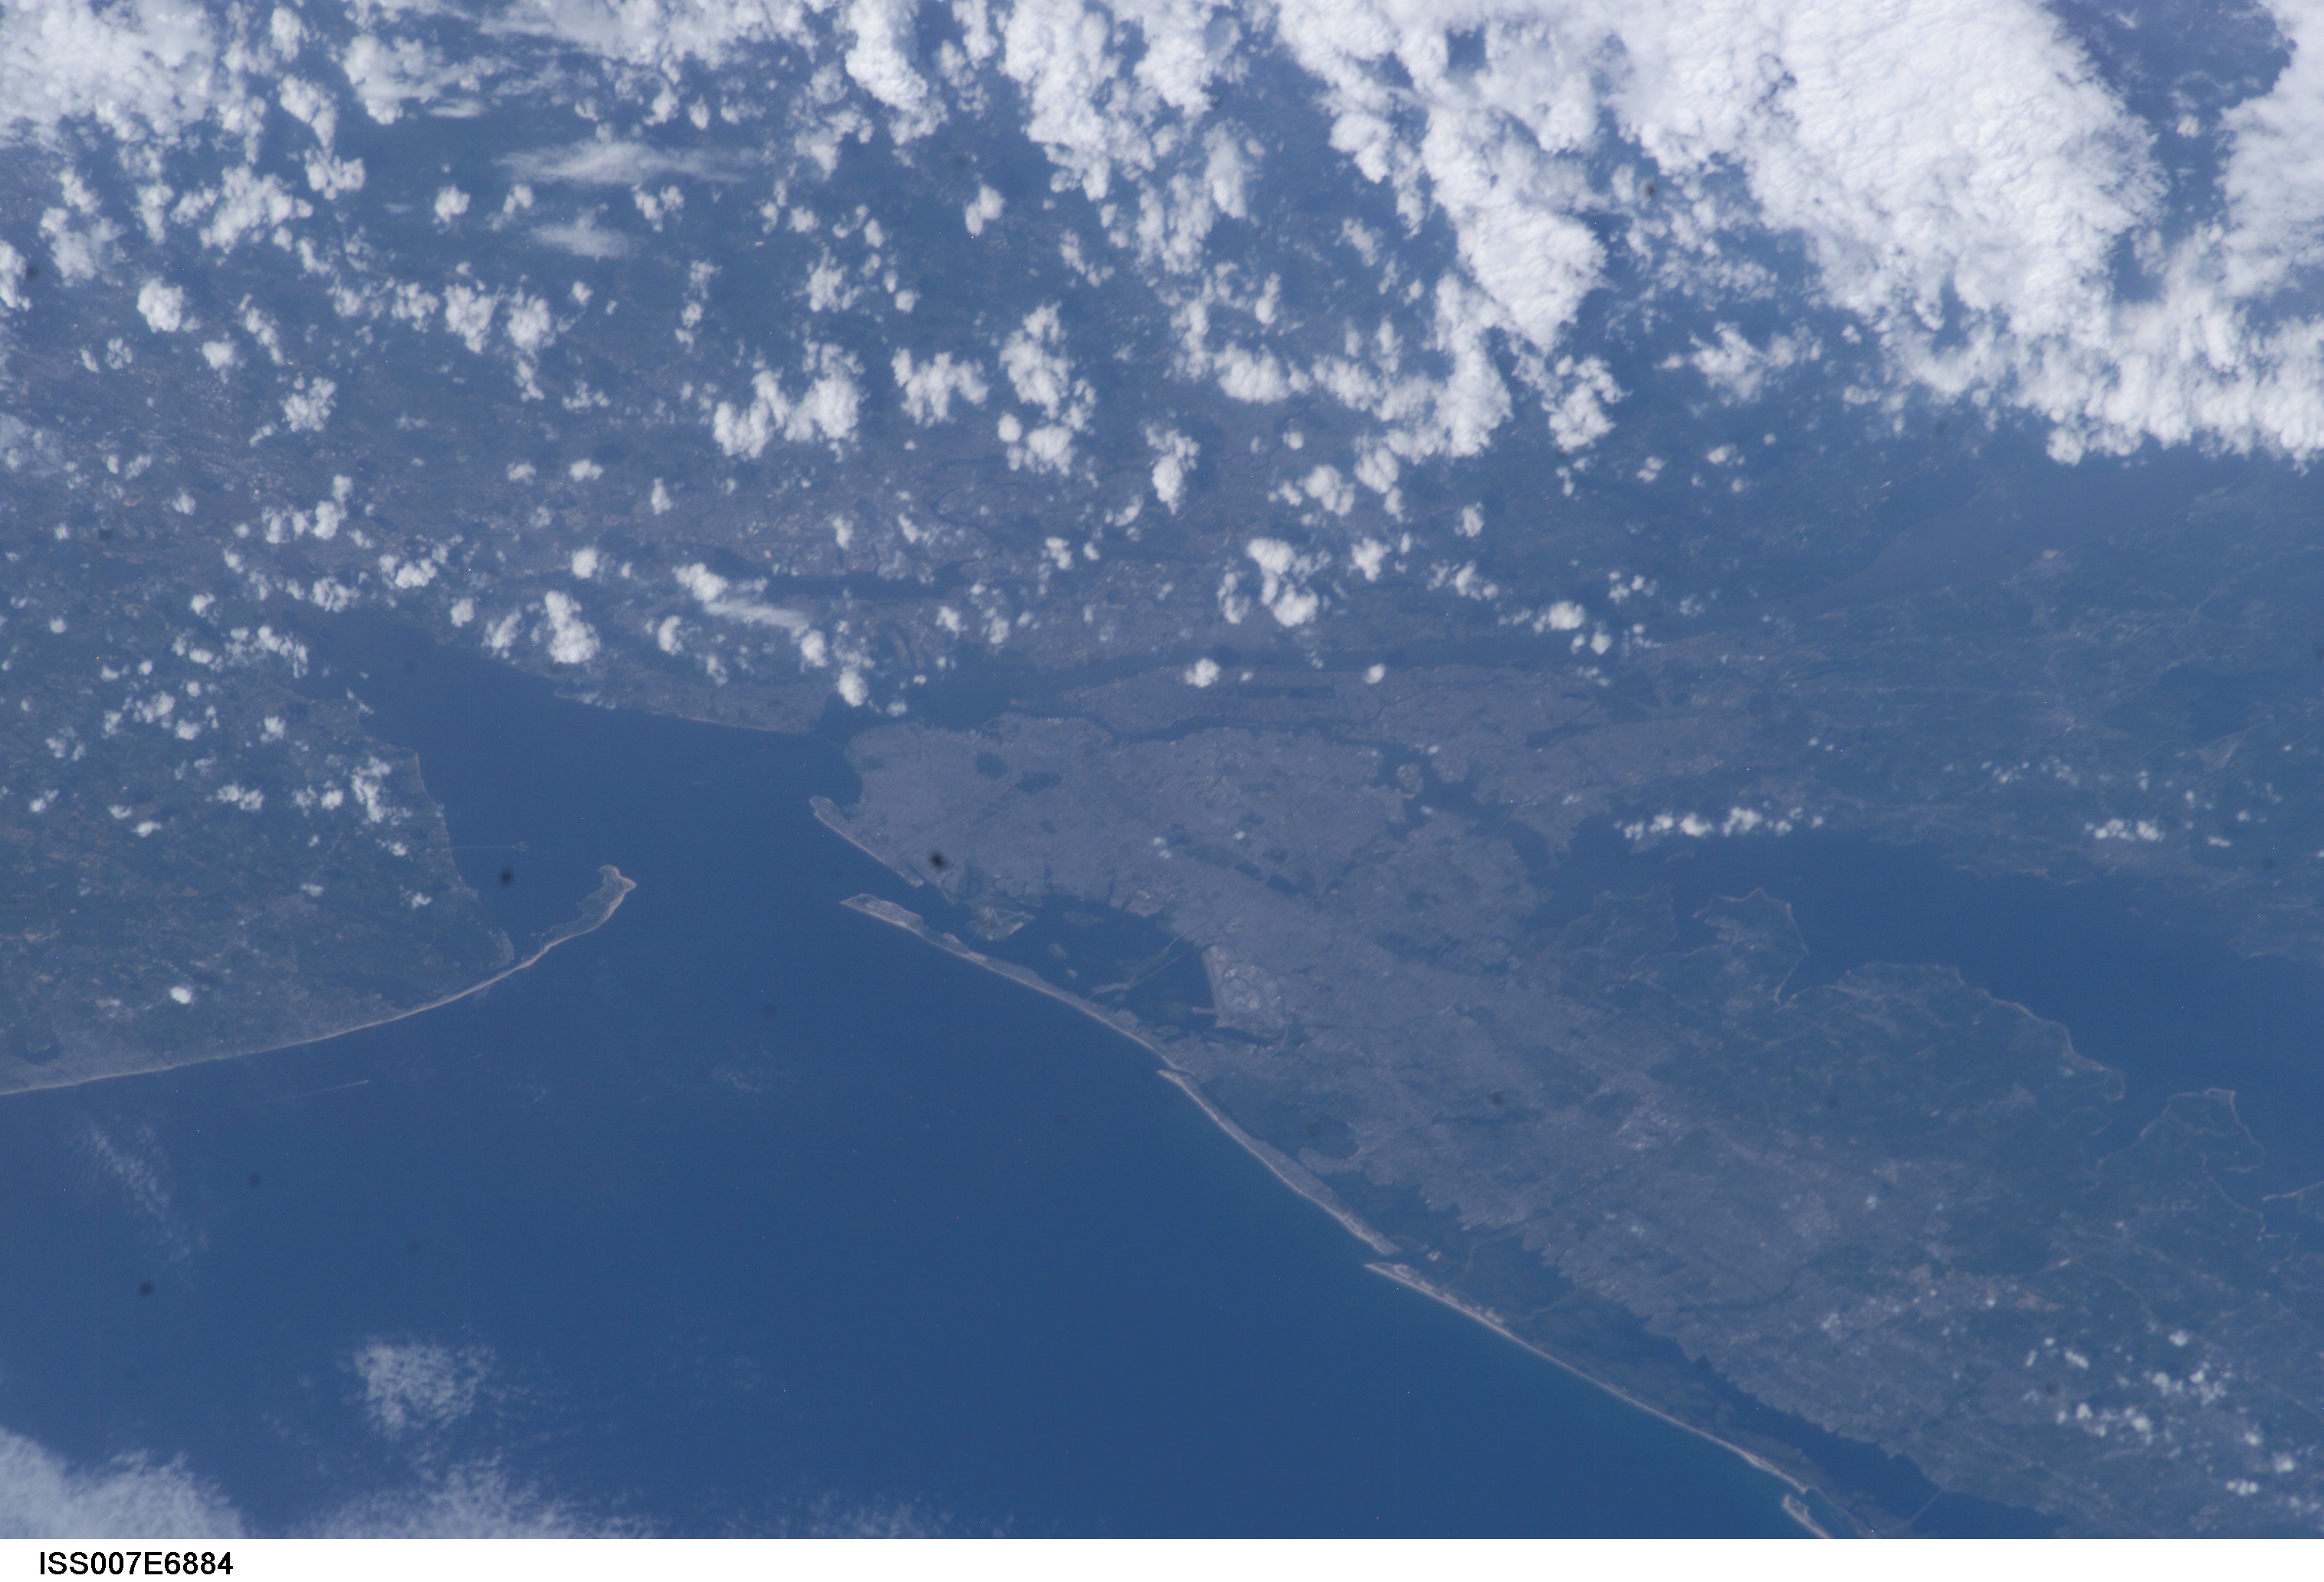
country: USA-NEW YORK
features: NEW YORK CITY, LONG ISLAND
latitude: 40.5
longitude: -74.0
